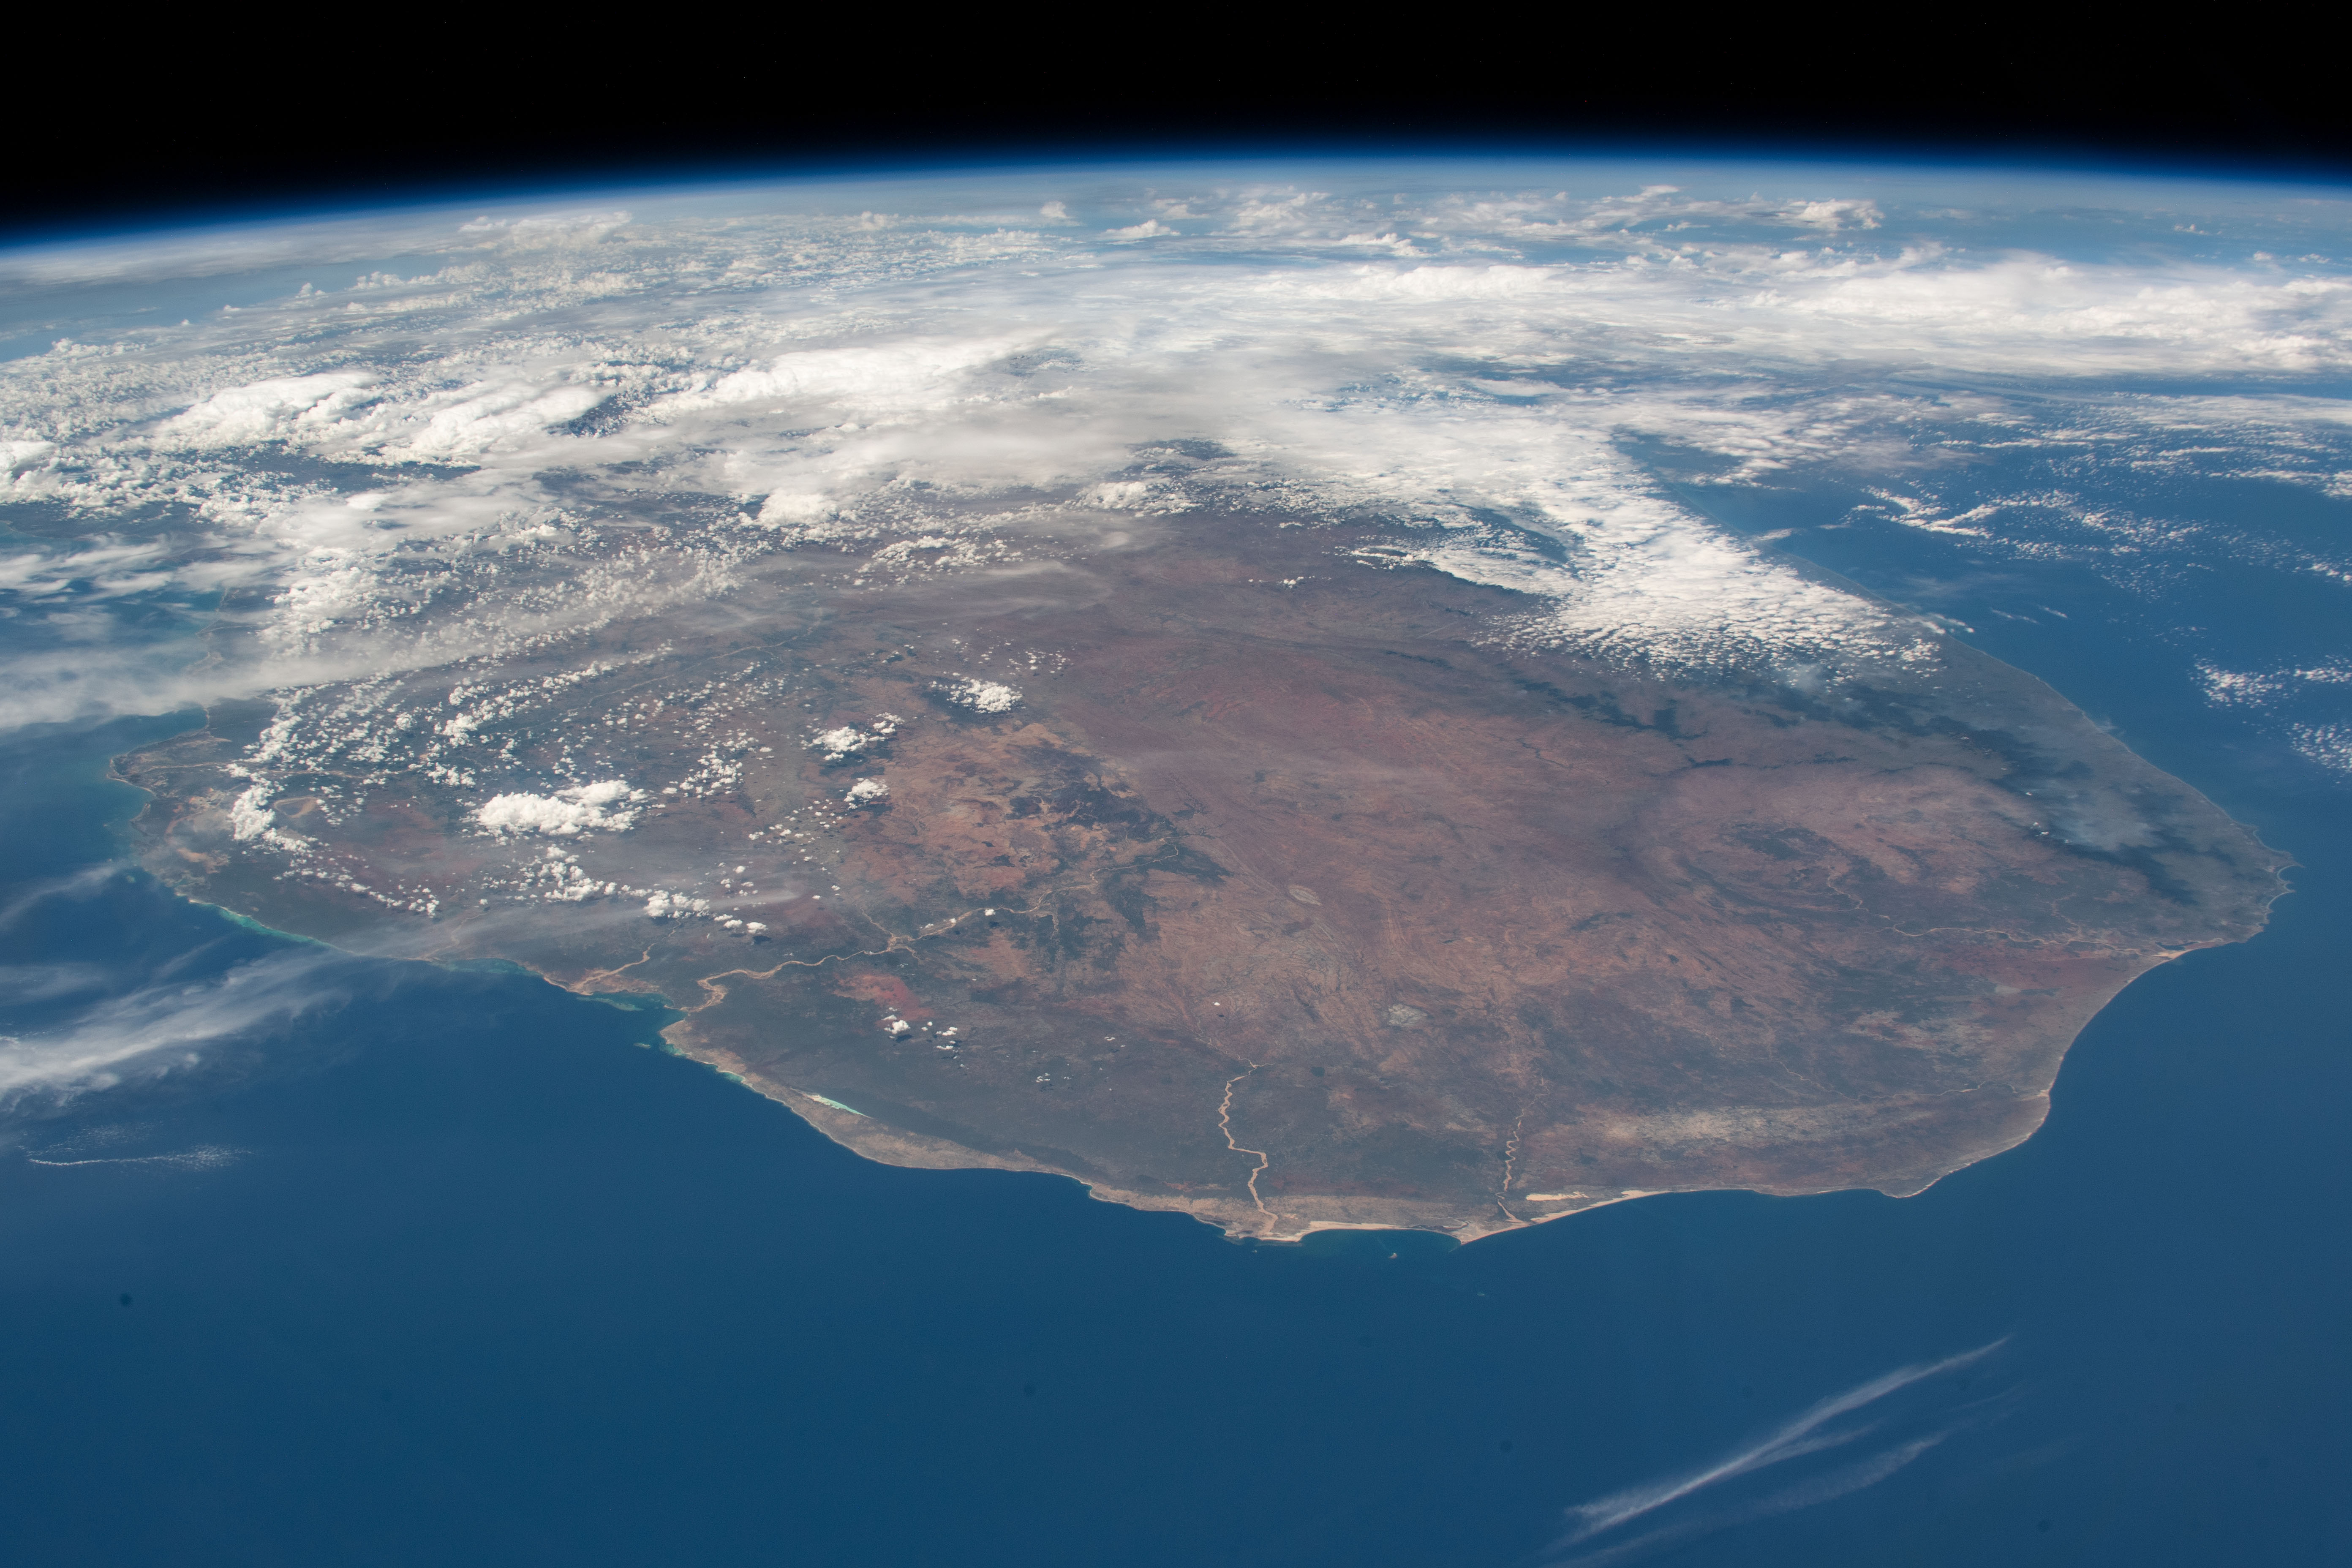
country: MADAGASCAR
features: MADAGASCAR, FIHERENANA RIVER, ONILAHY RIVER
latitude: -24.0
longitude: 45.5
